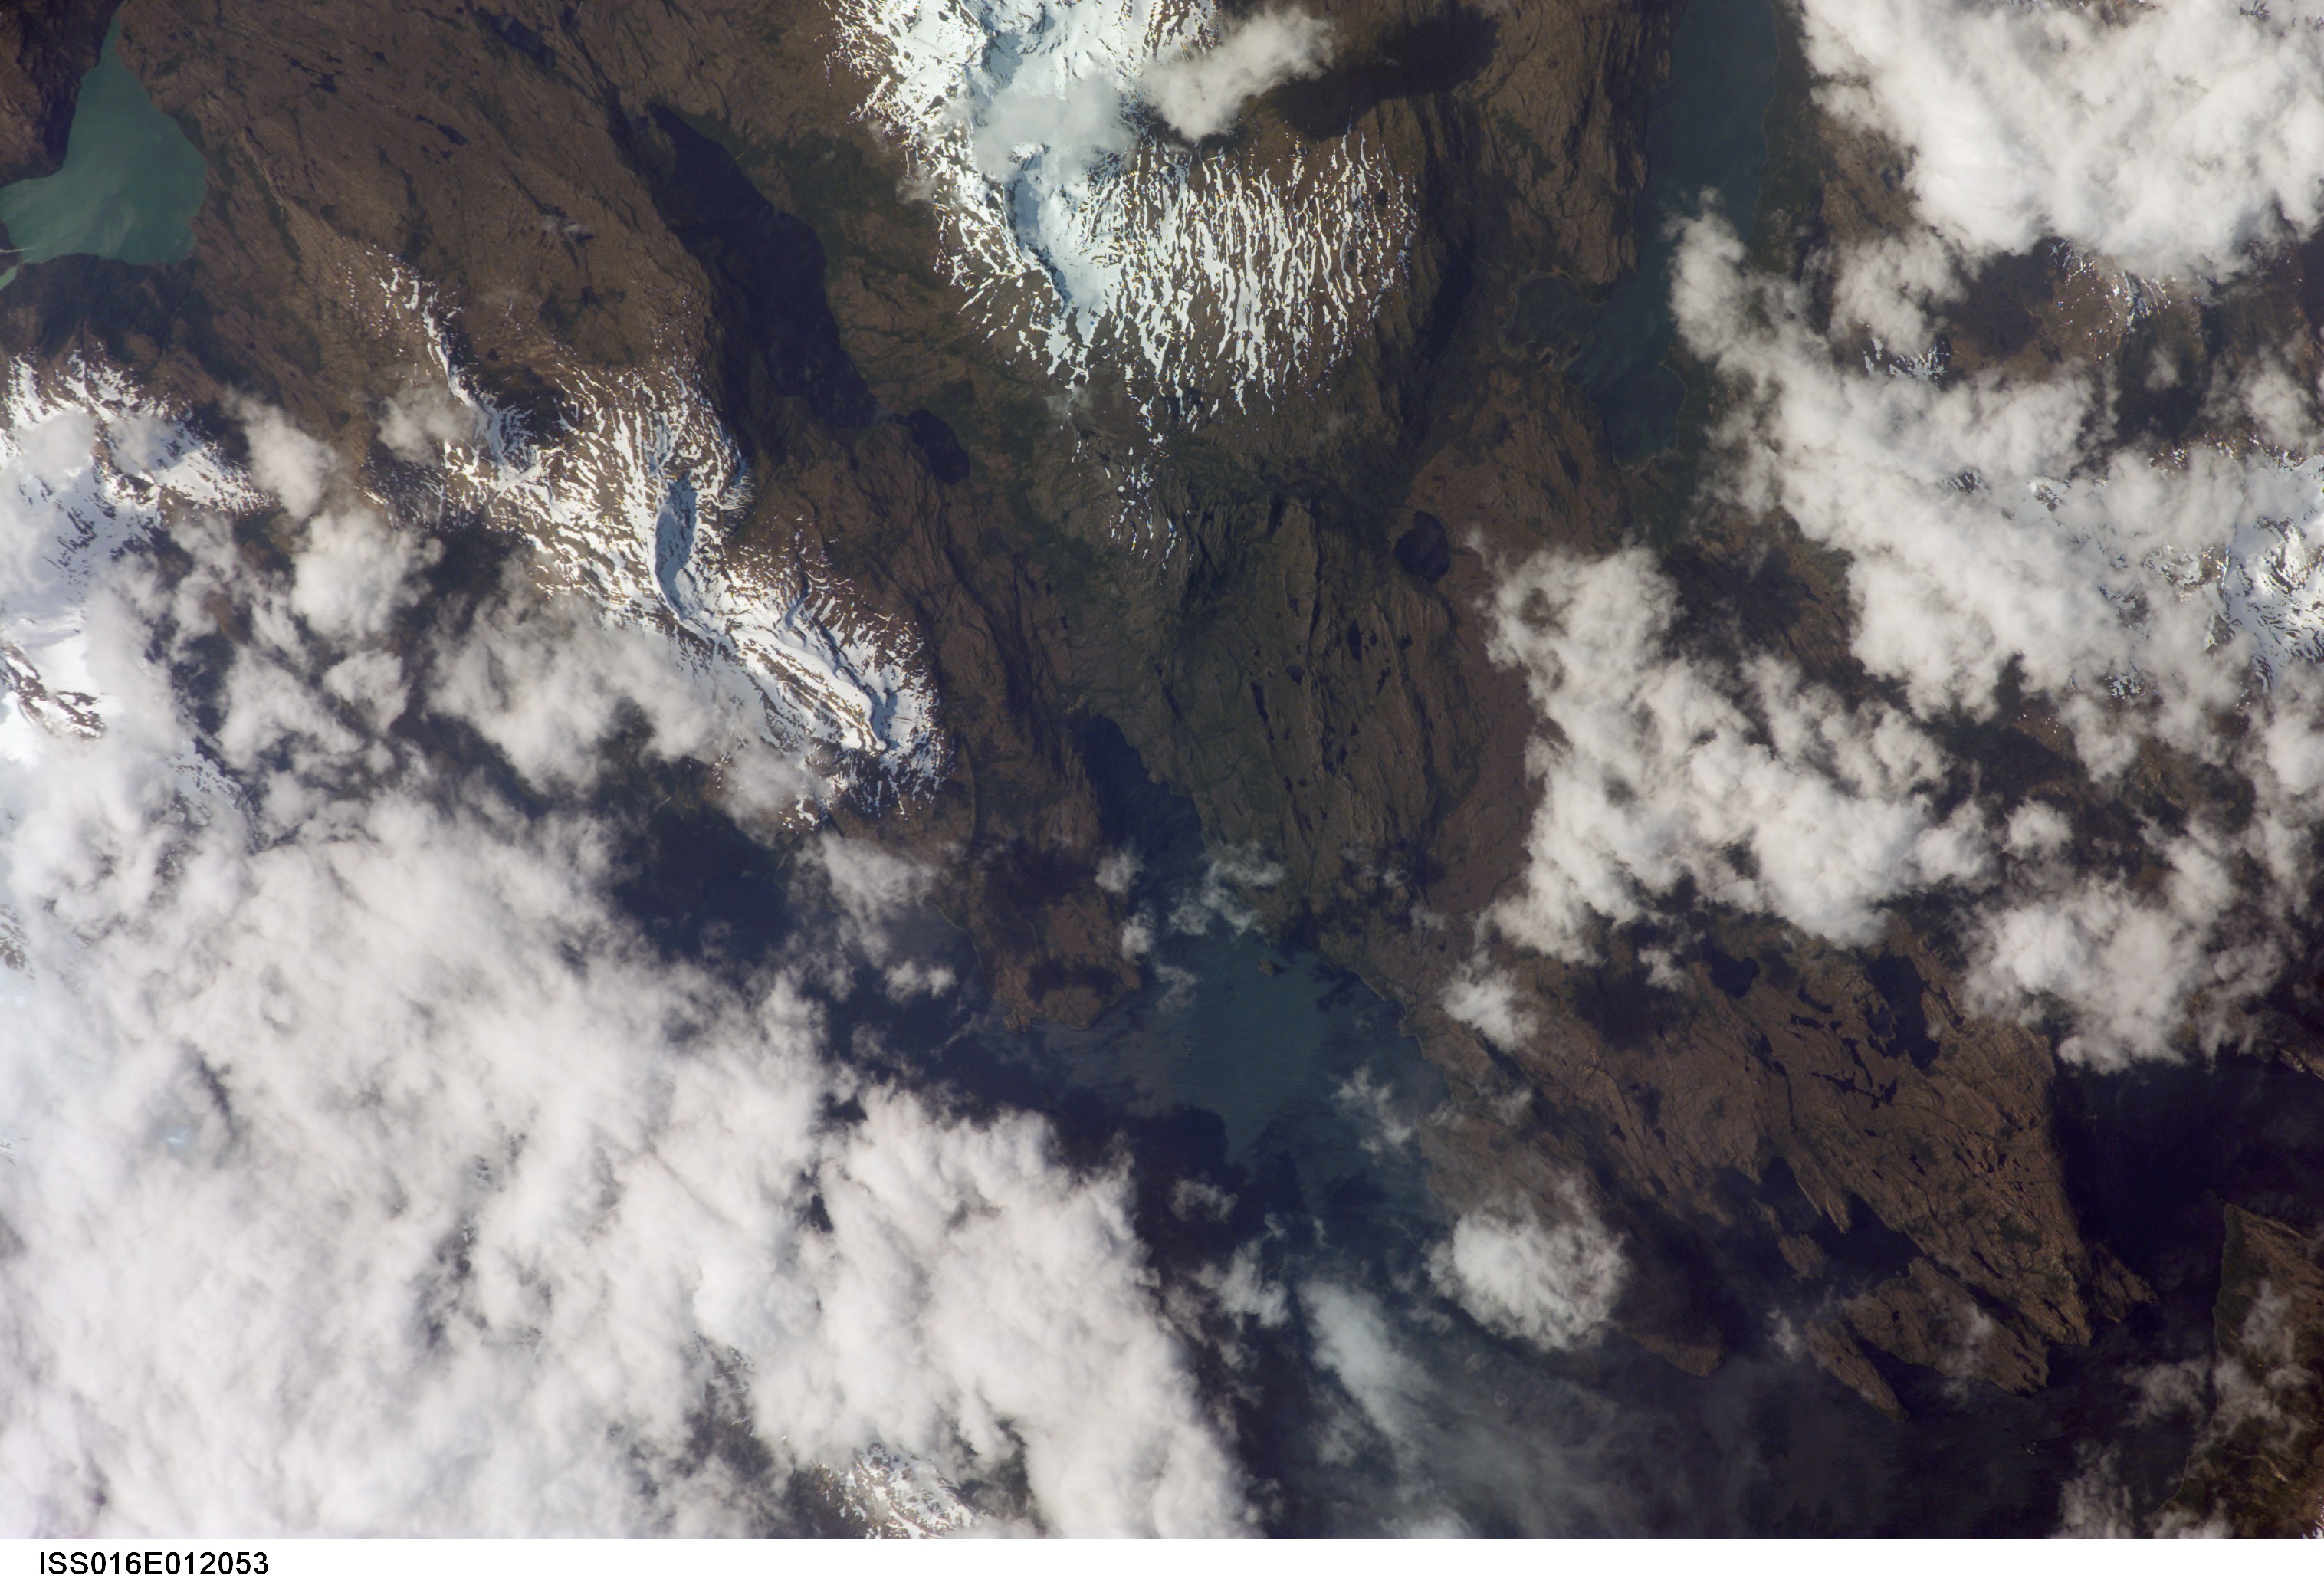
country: CHILE
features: PATAGONIA,ALMIRANTE MONTT G. PUERTO NATALES,CHILE. END OF THE SOUTHERN ICE FIELD.
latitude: -51.6
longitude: -73.2
